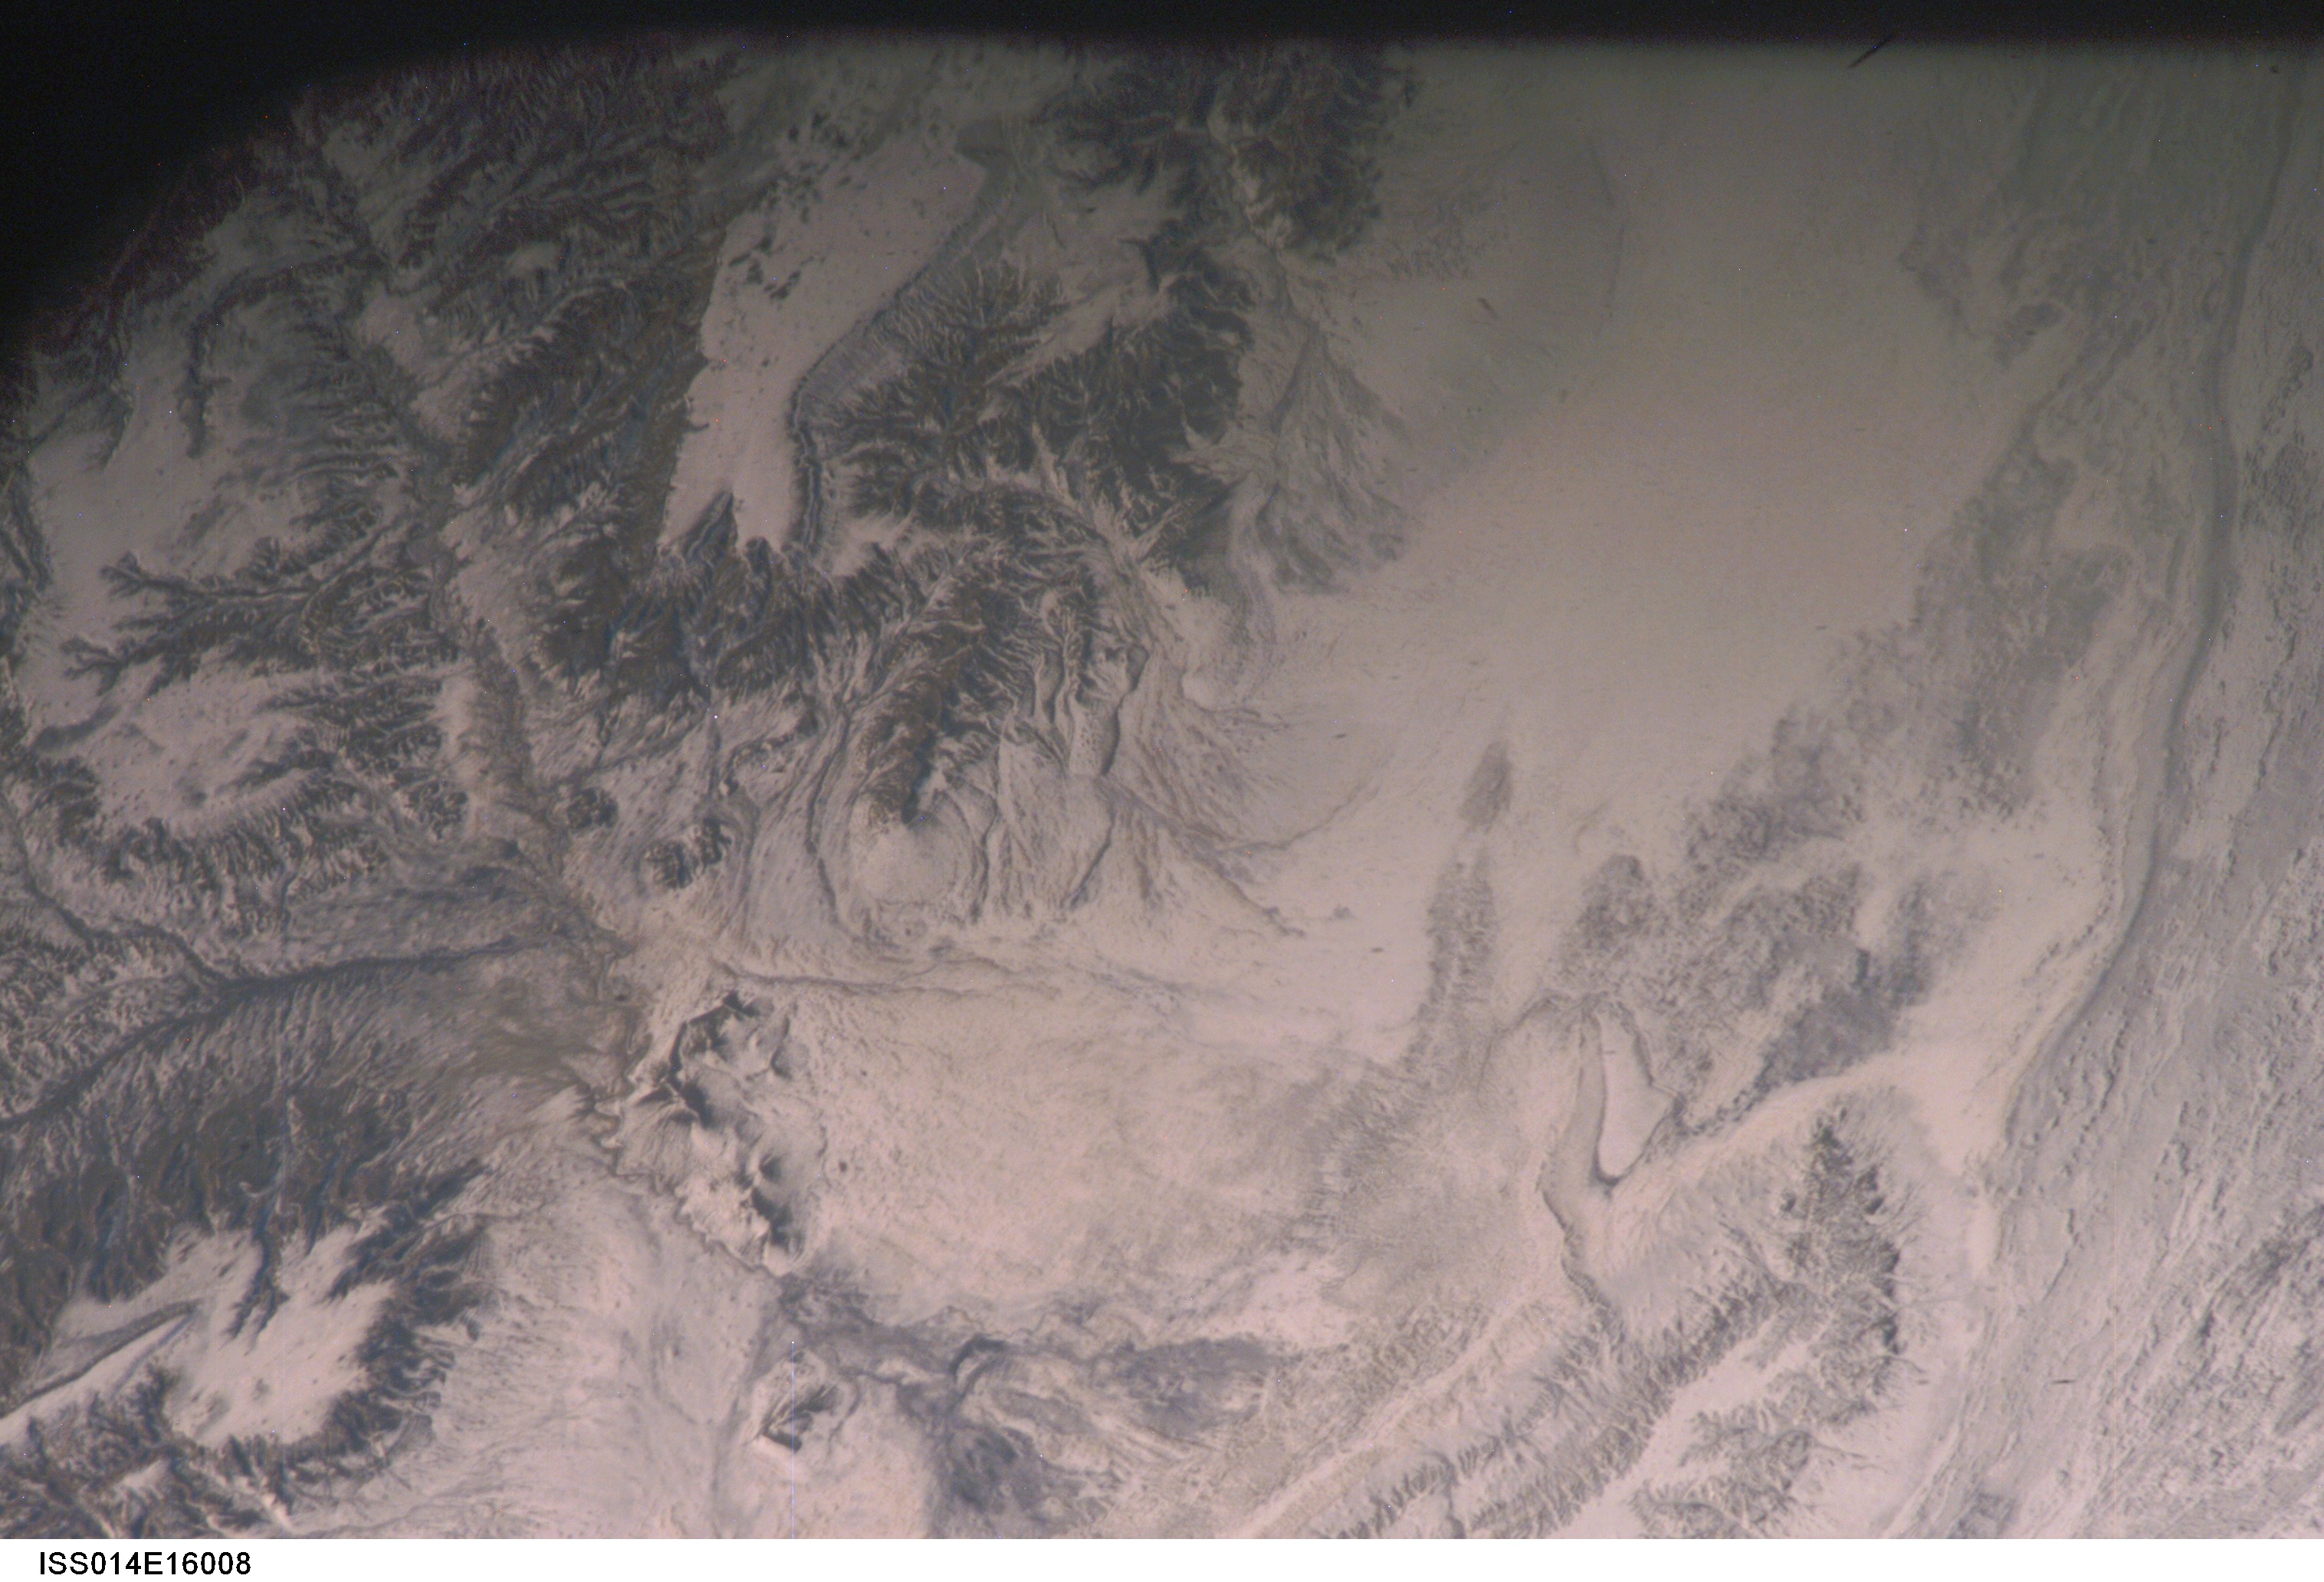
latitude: 46.5
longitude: 56.7
